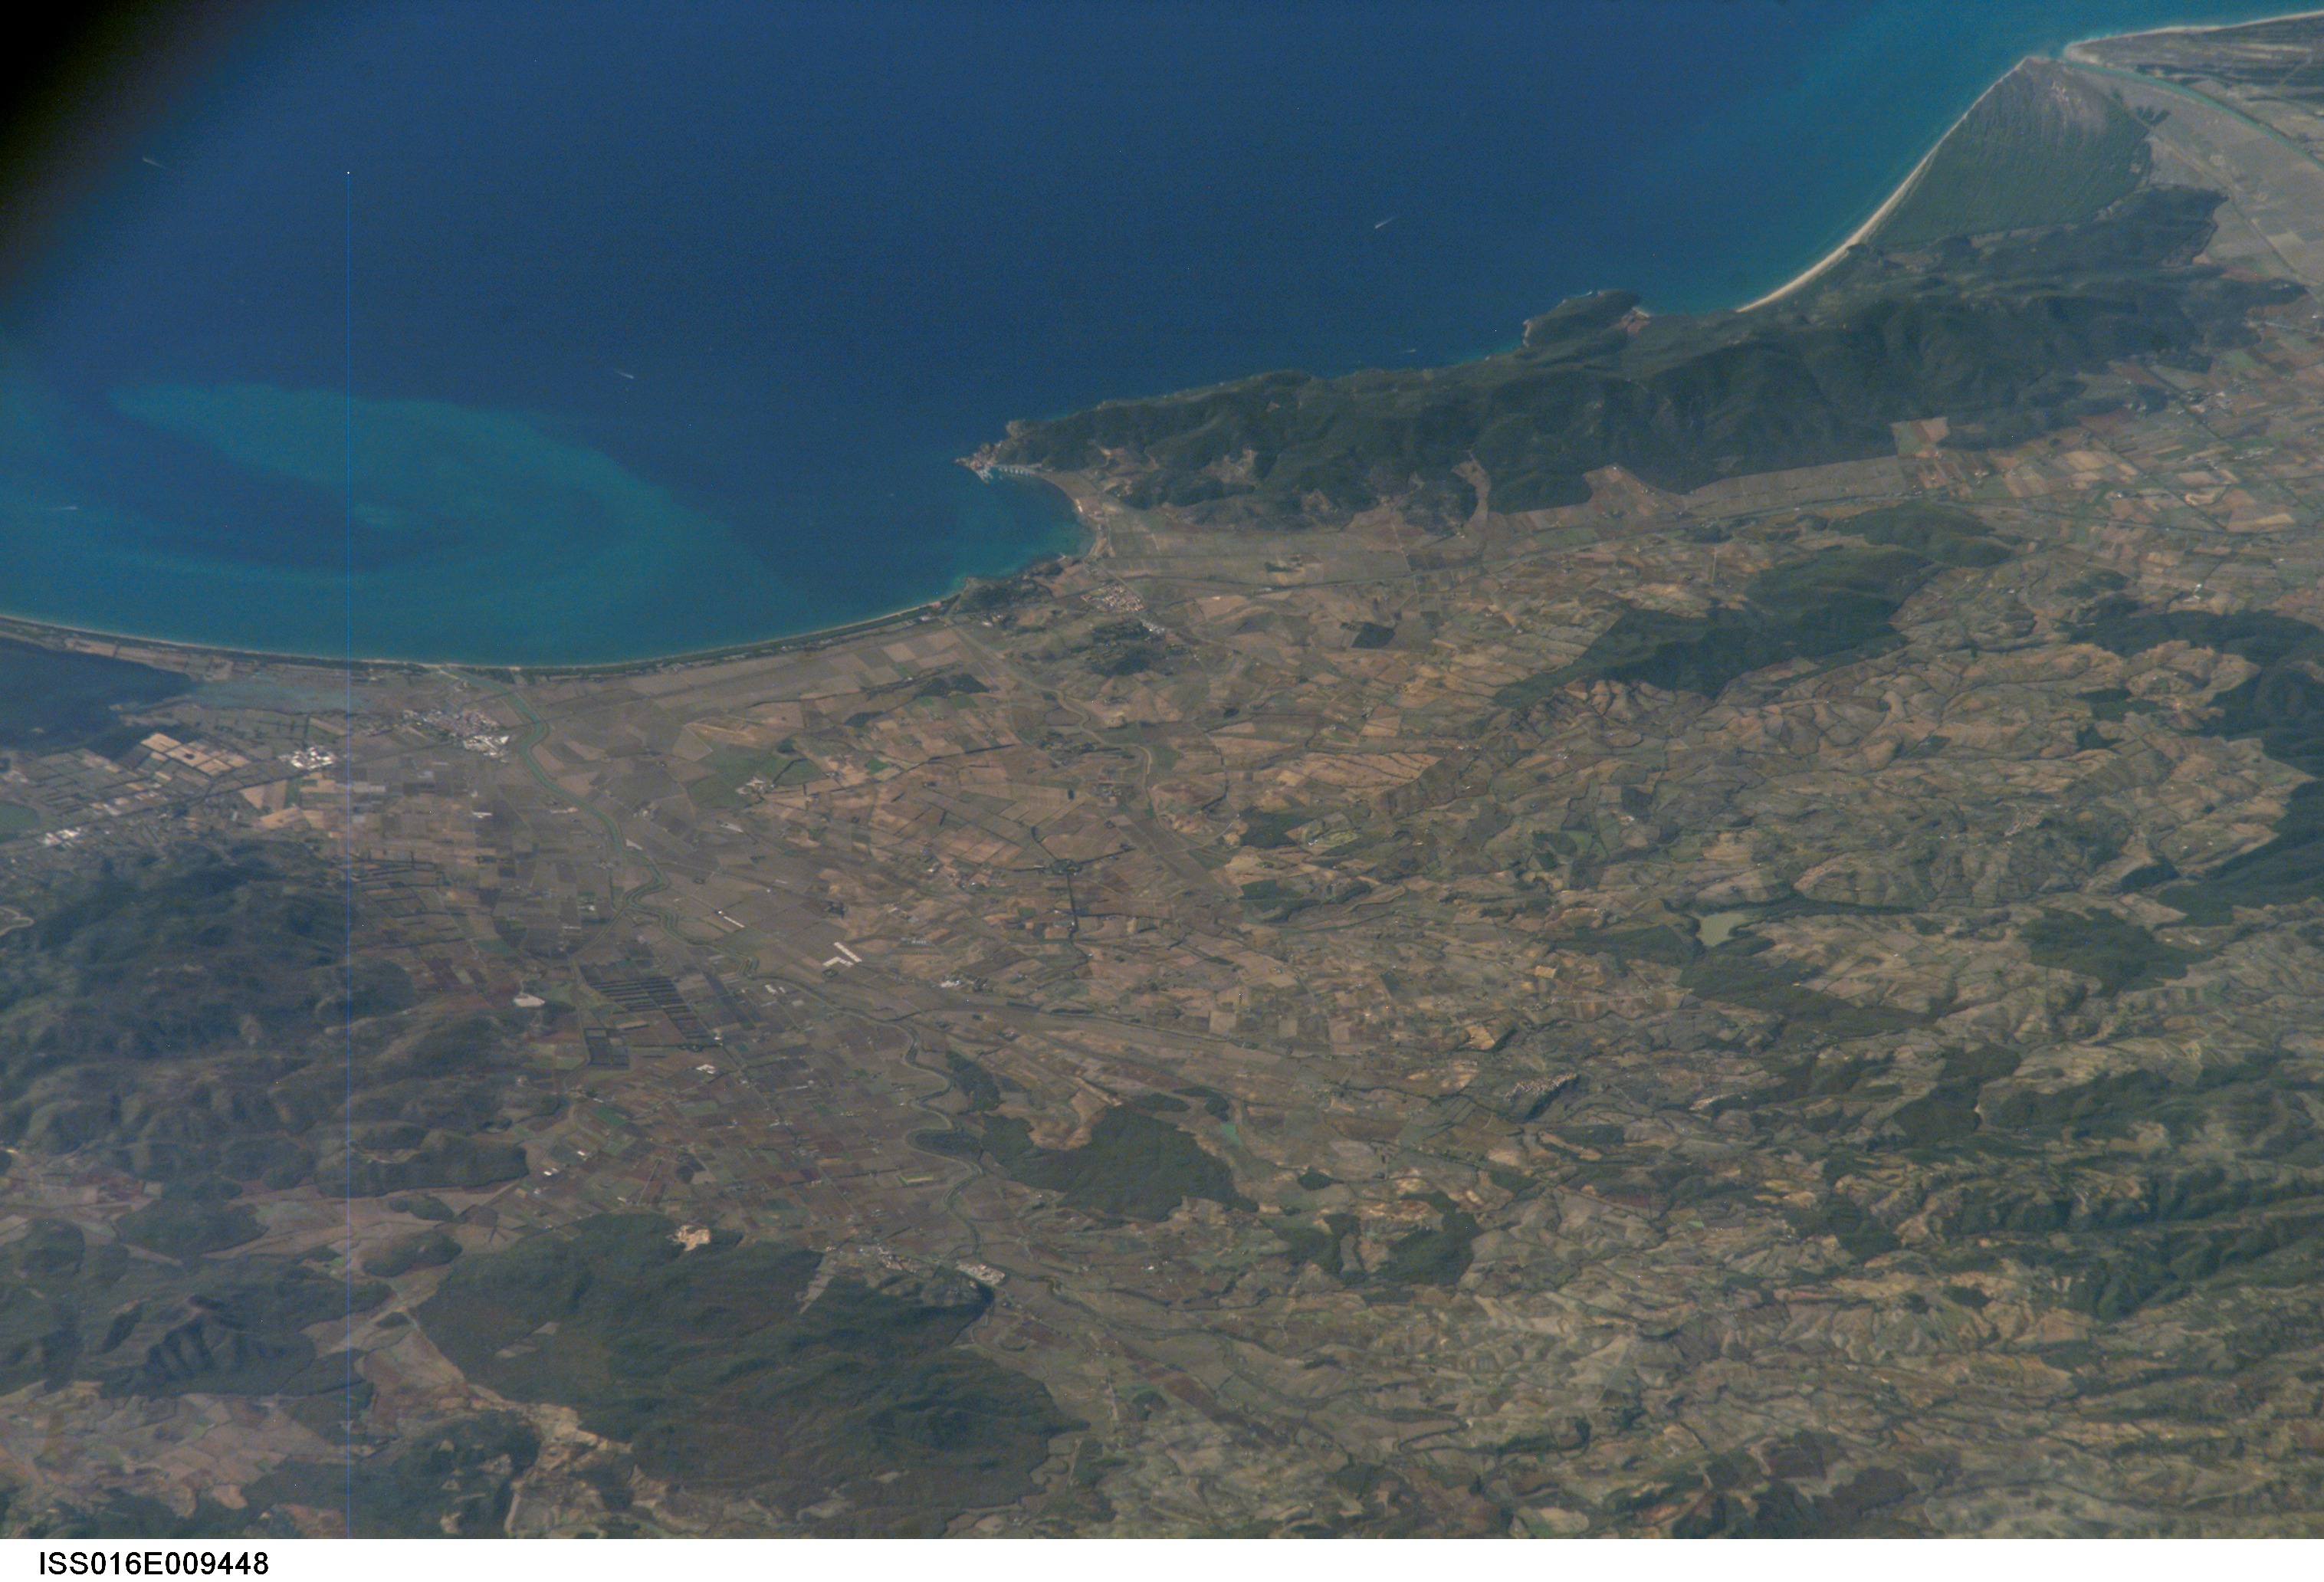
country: ITALY
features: ALBEGNA R., AGR., COASTLINE
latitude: 42.6
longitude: 11.2
